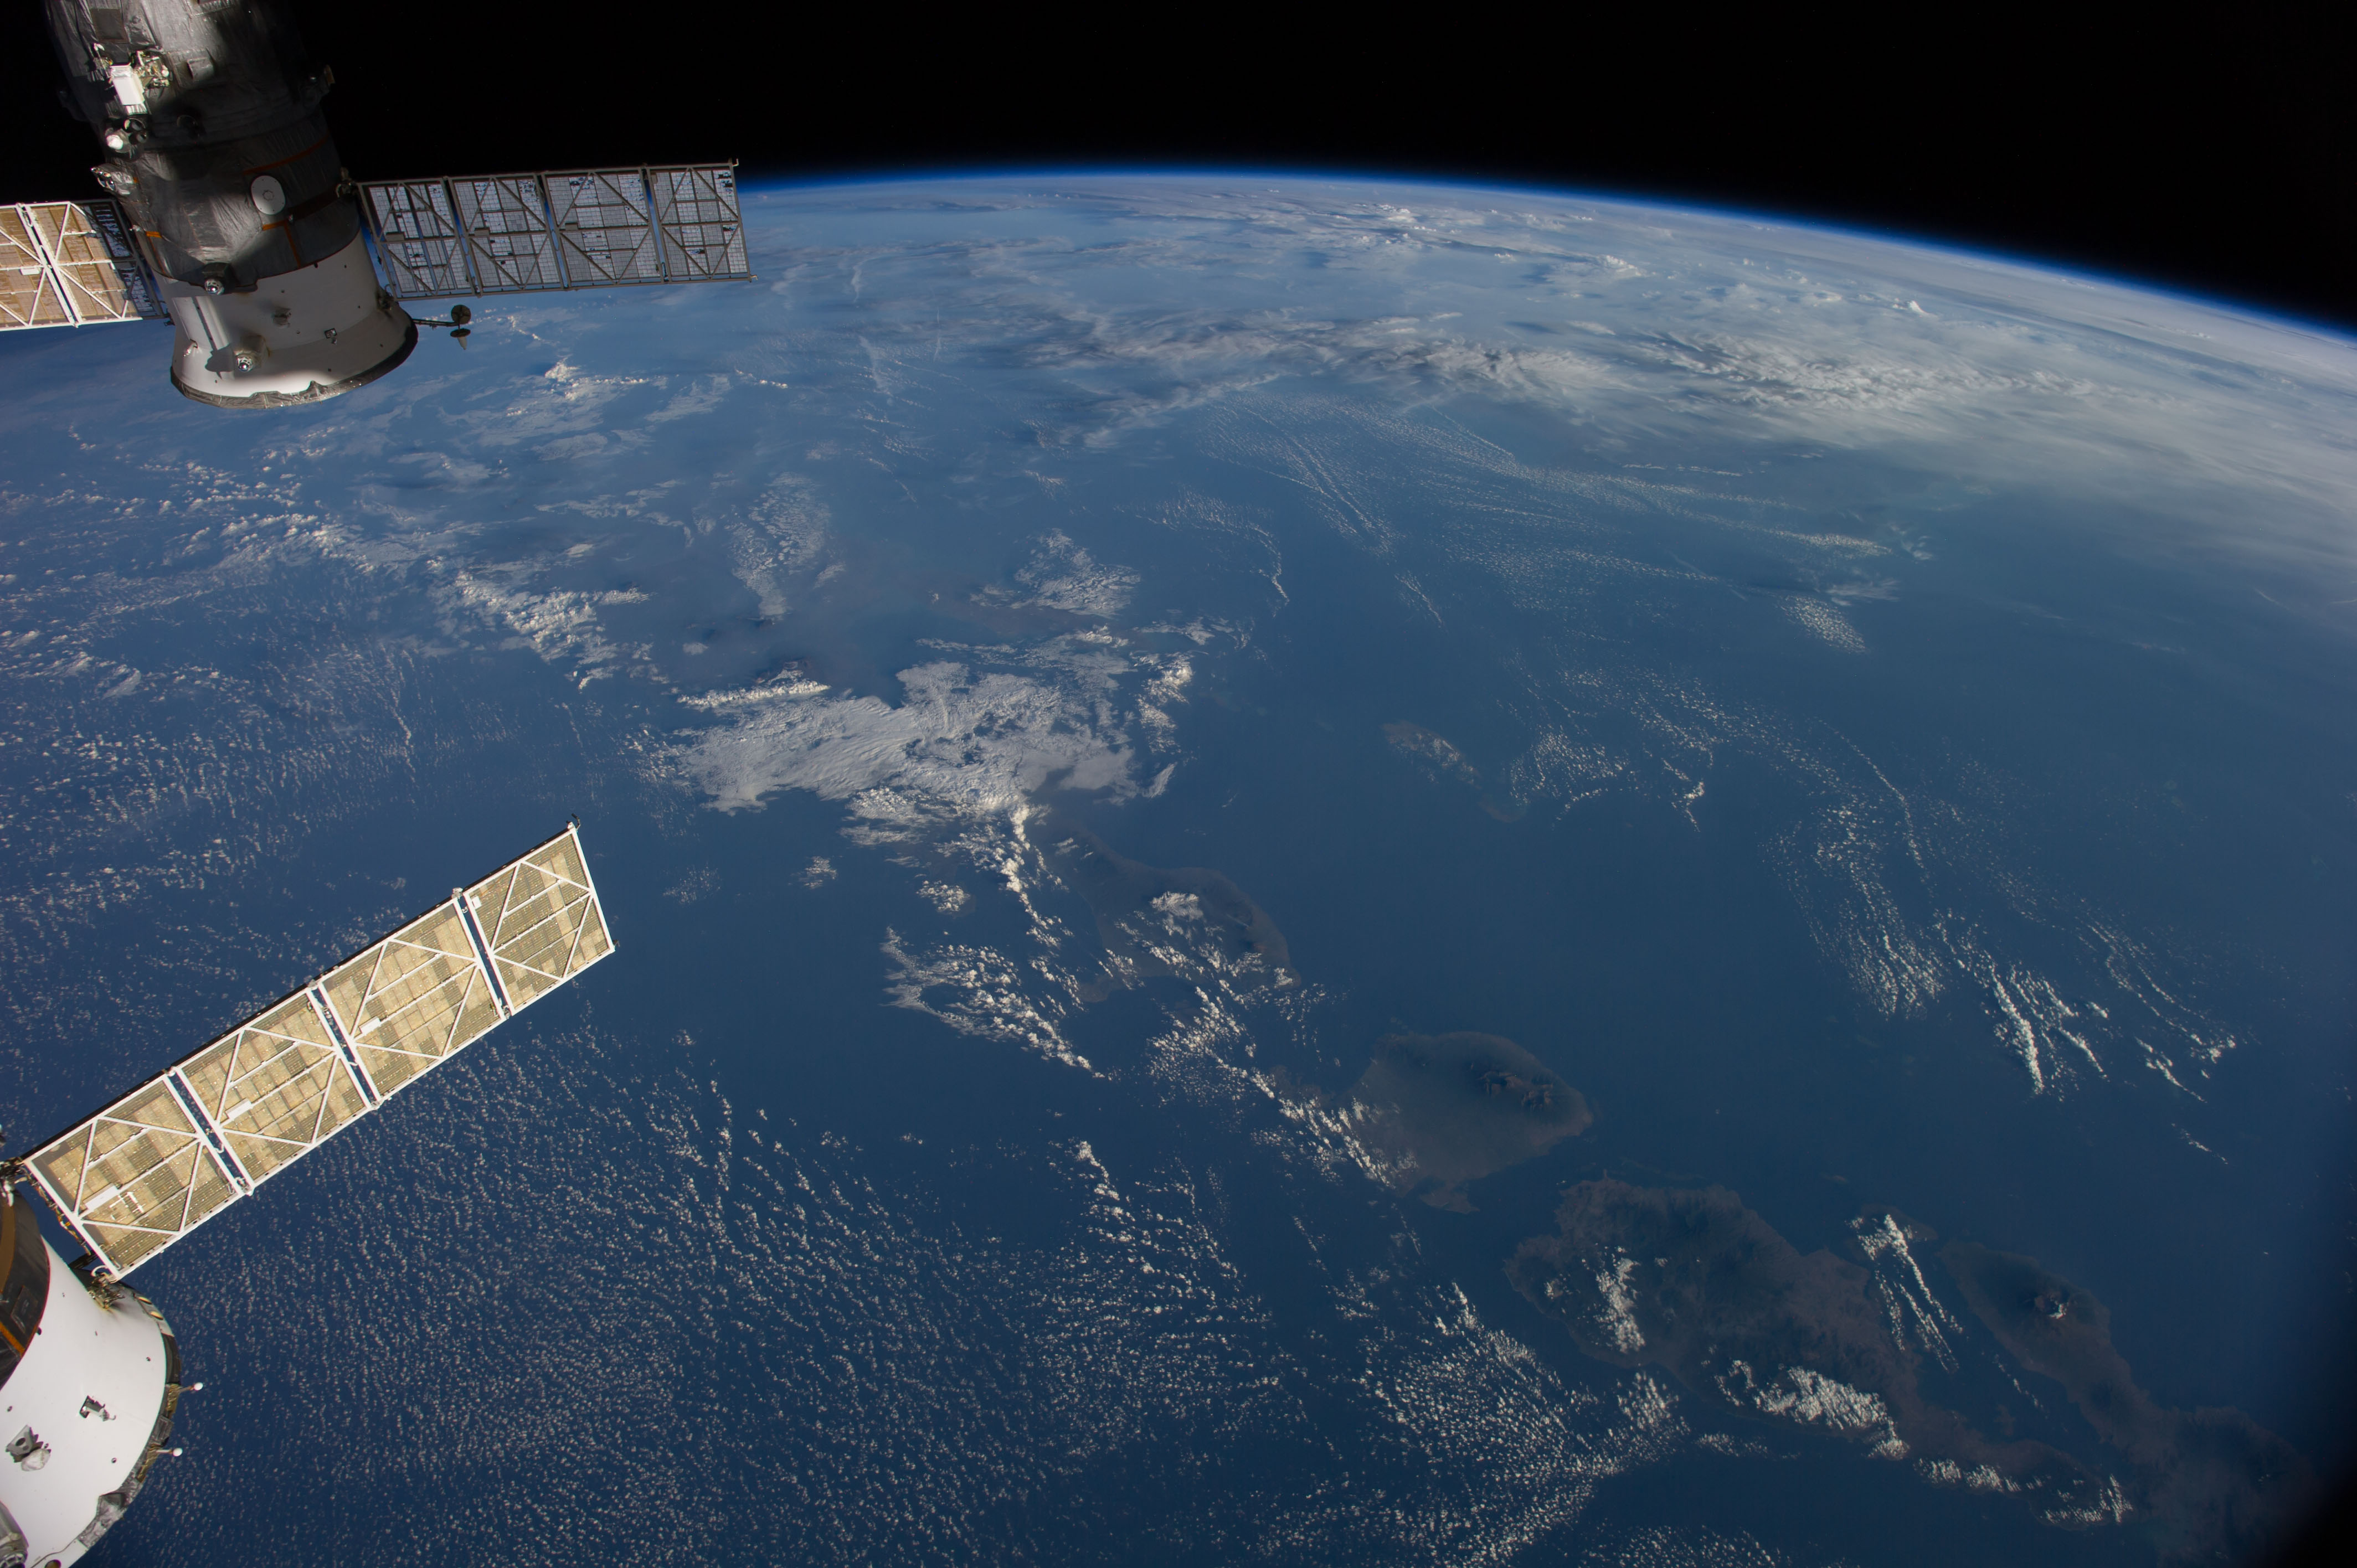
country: INDONESIA
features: BALI, W. NUSA TENGGARA, BALI S., JAVA S., ATMOSPHERIC LIMB
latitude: -8.5
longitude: 115.0
